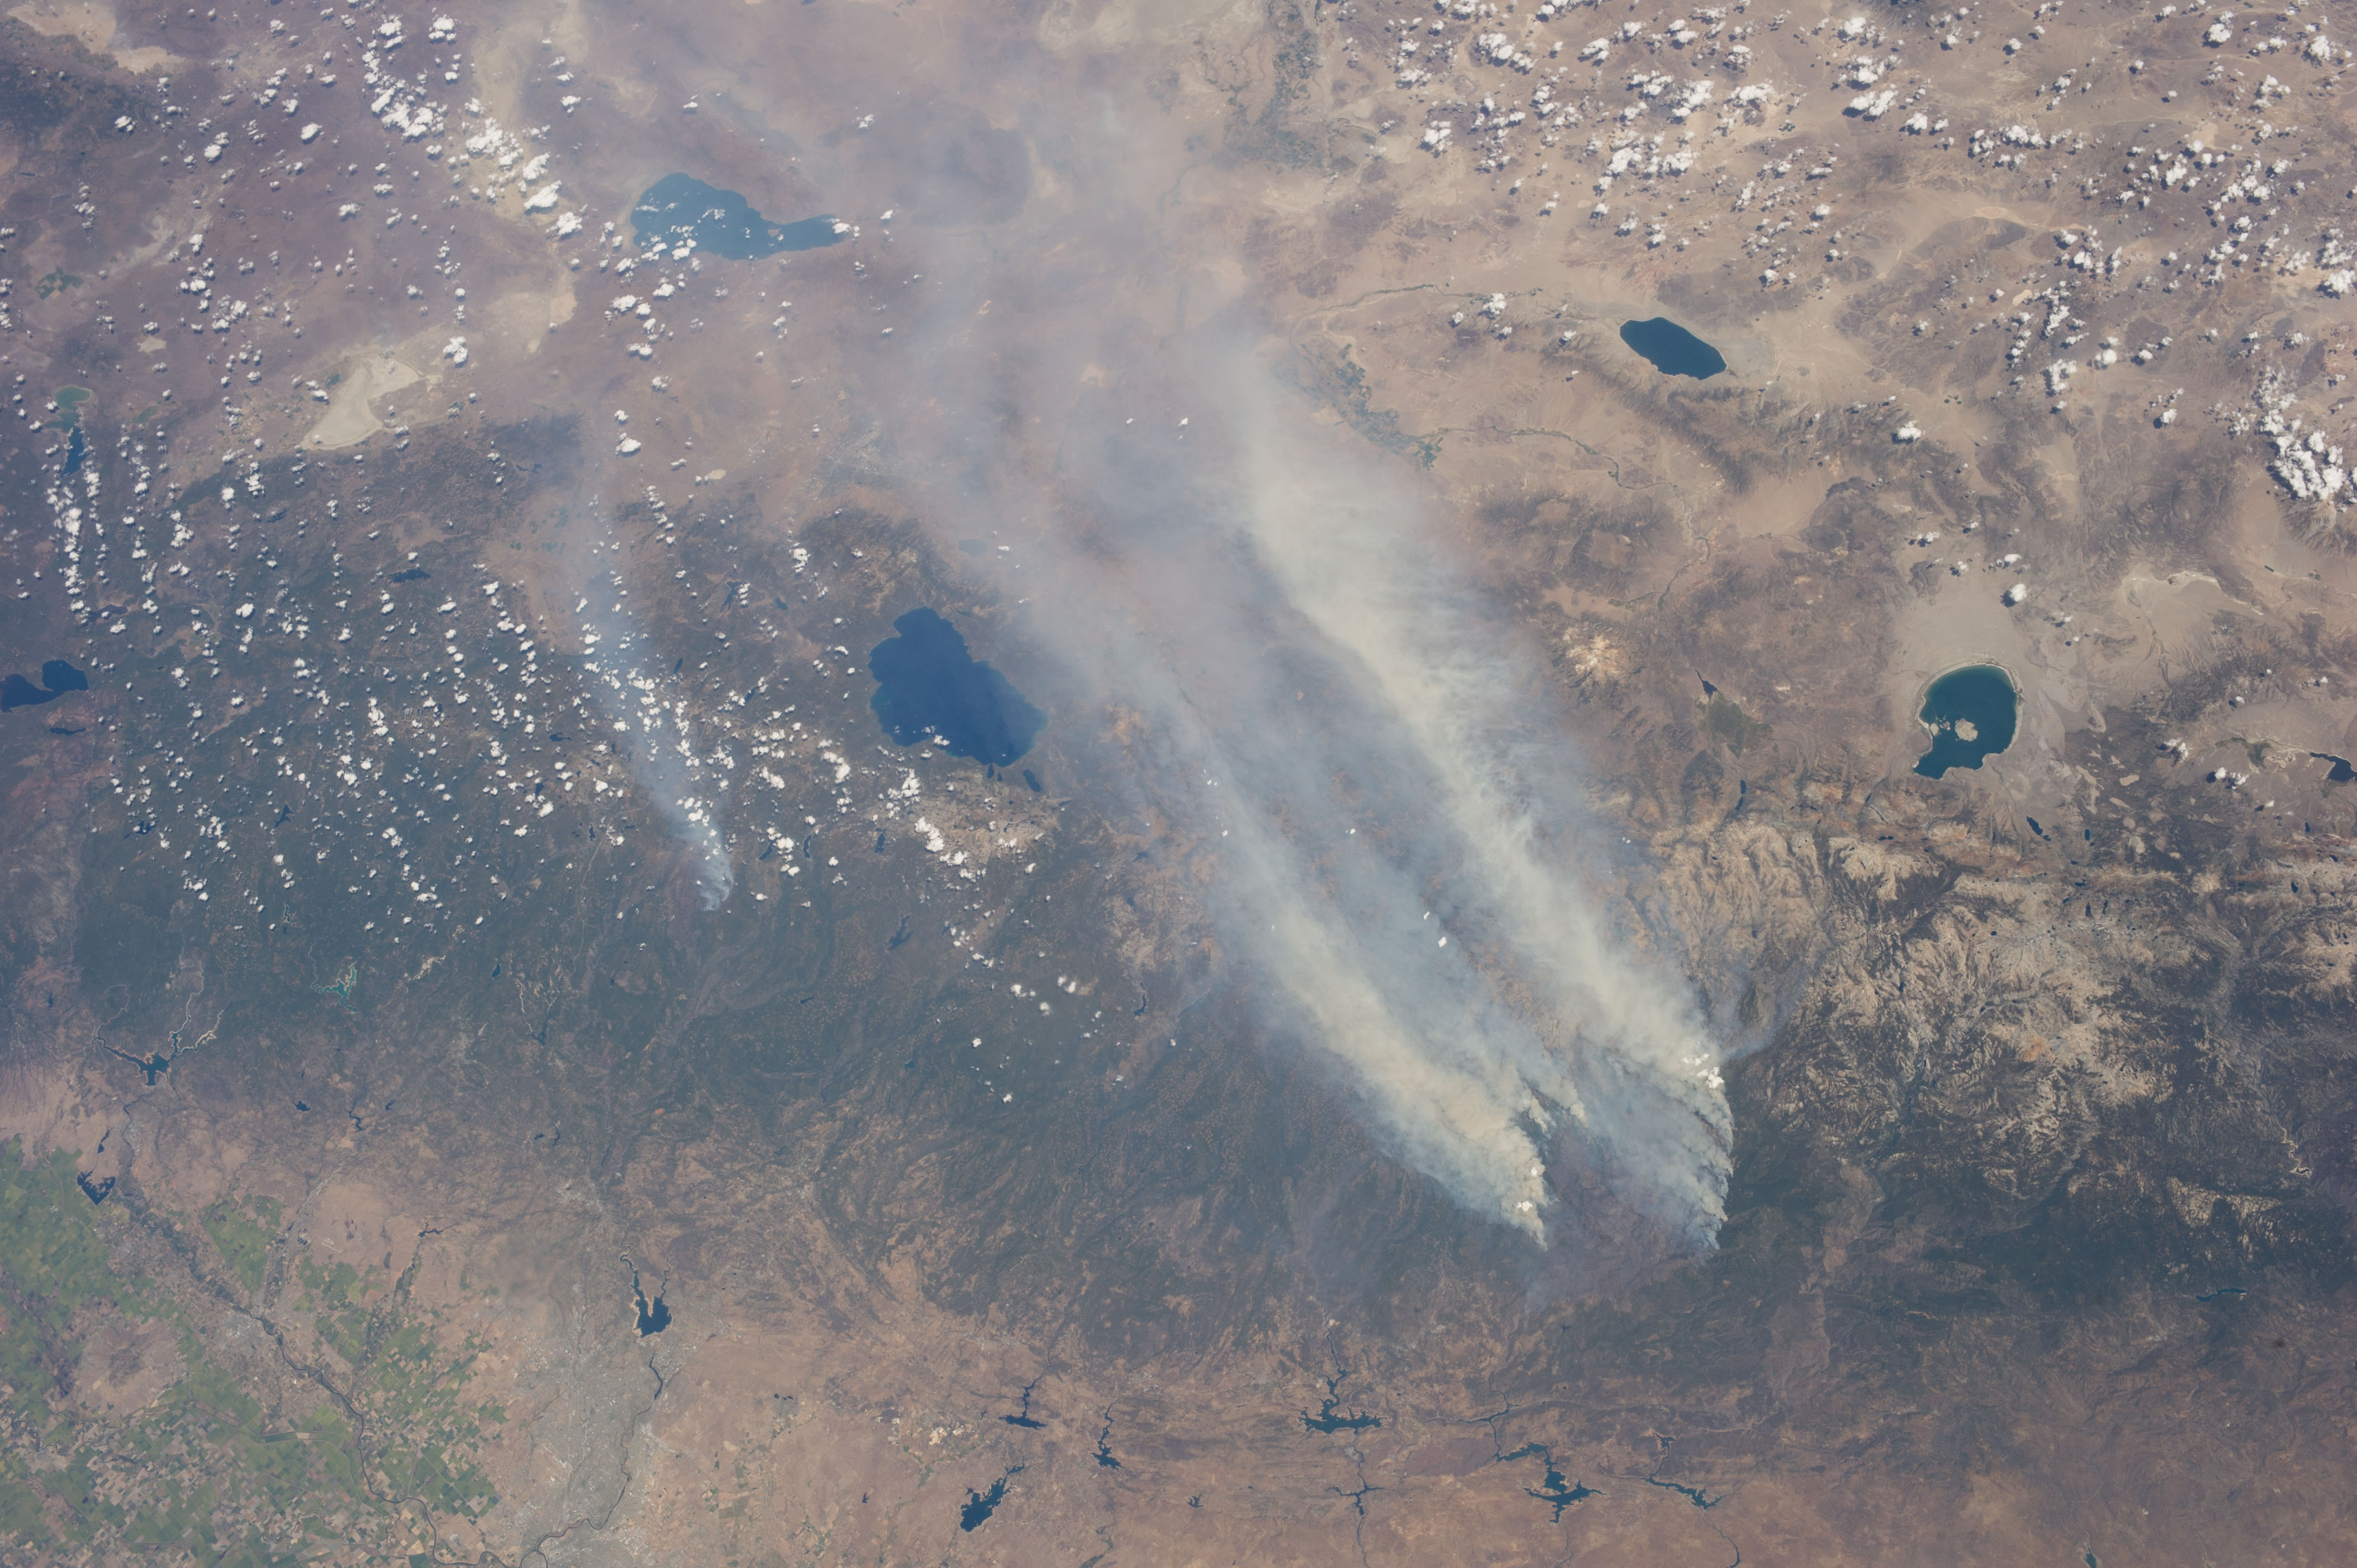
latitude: 39.0
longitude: -120.0
